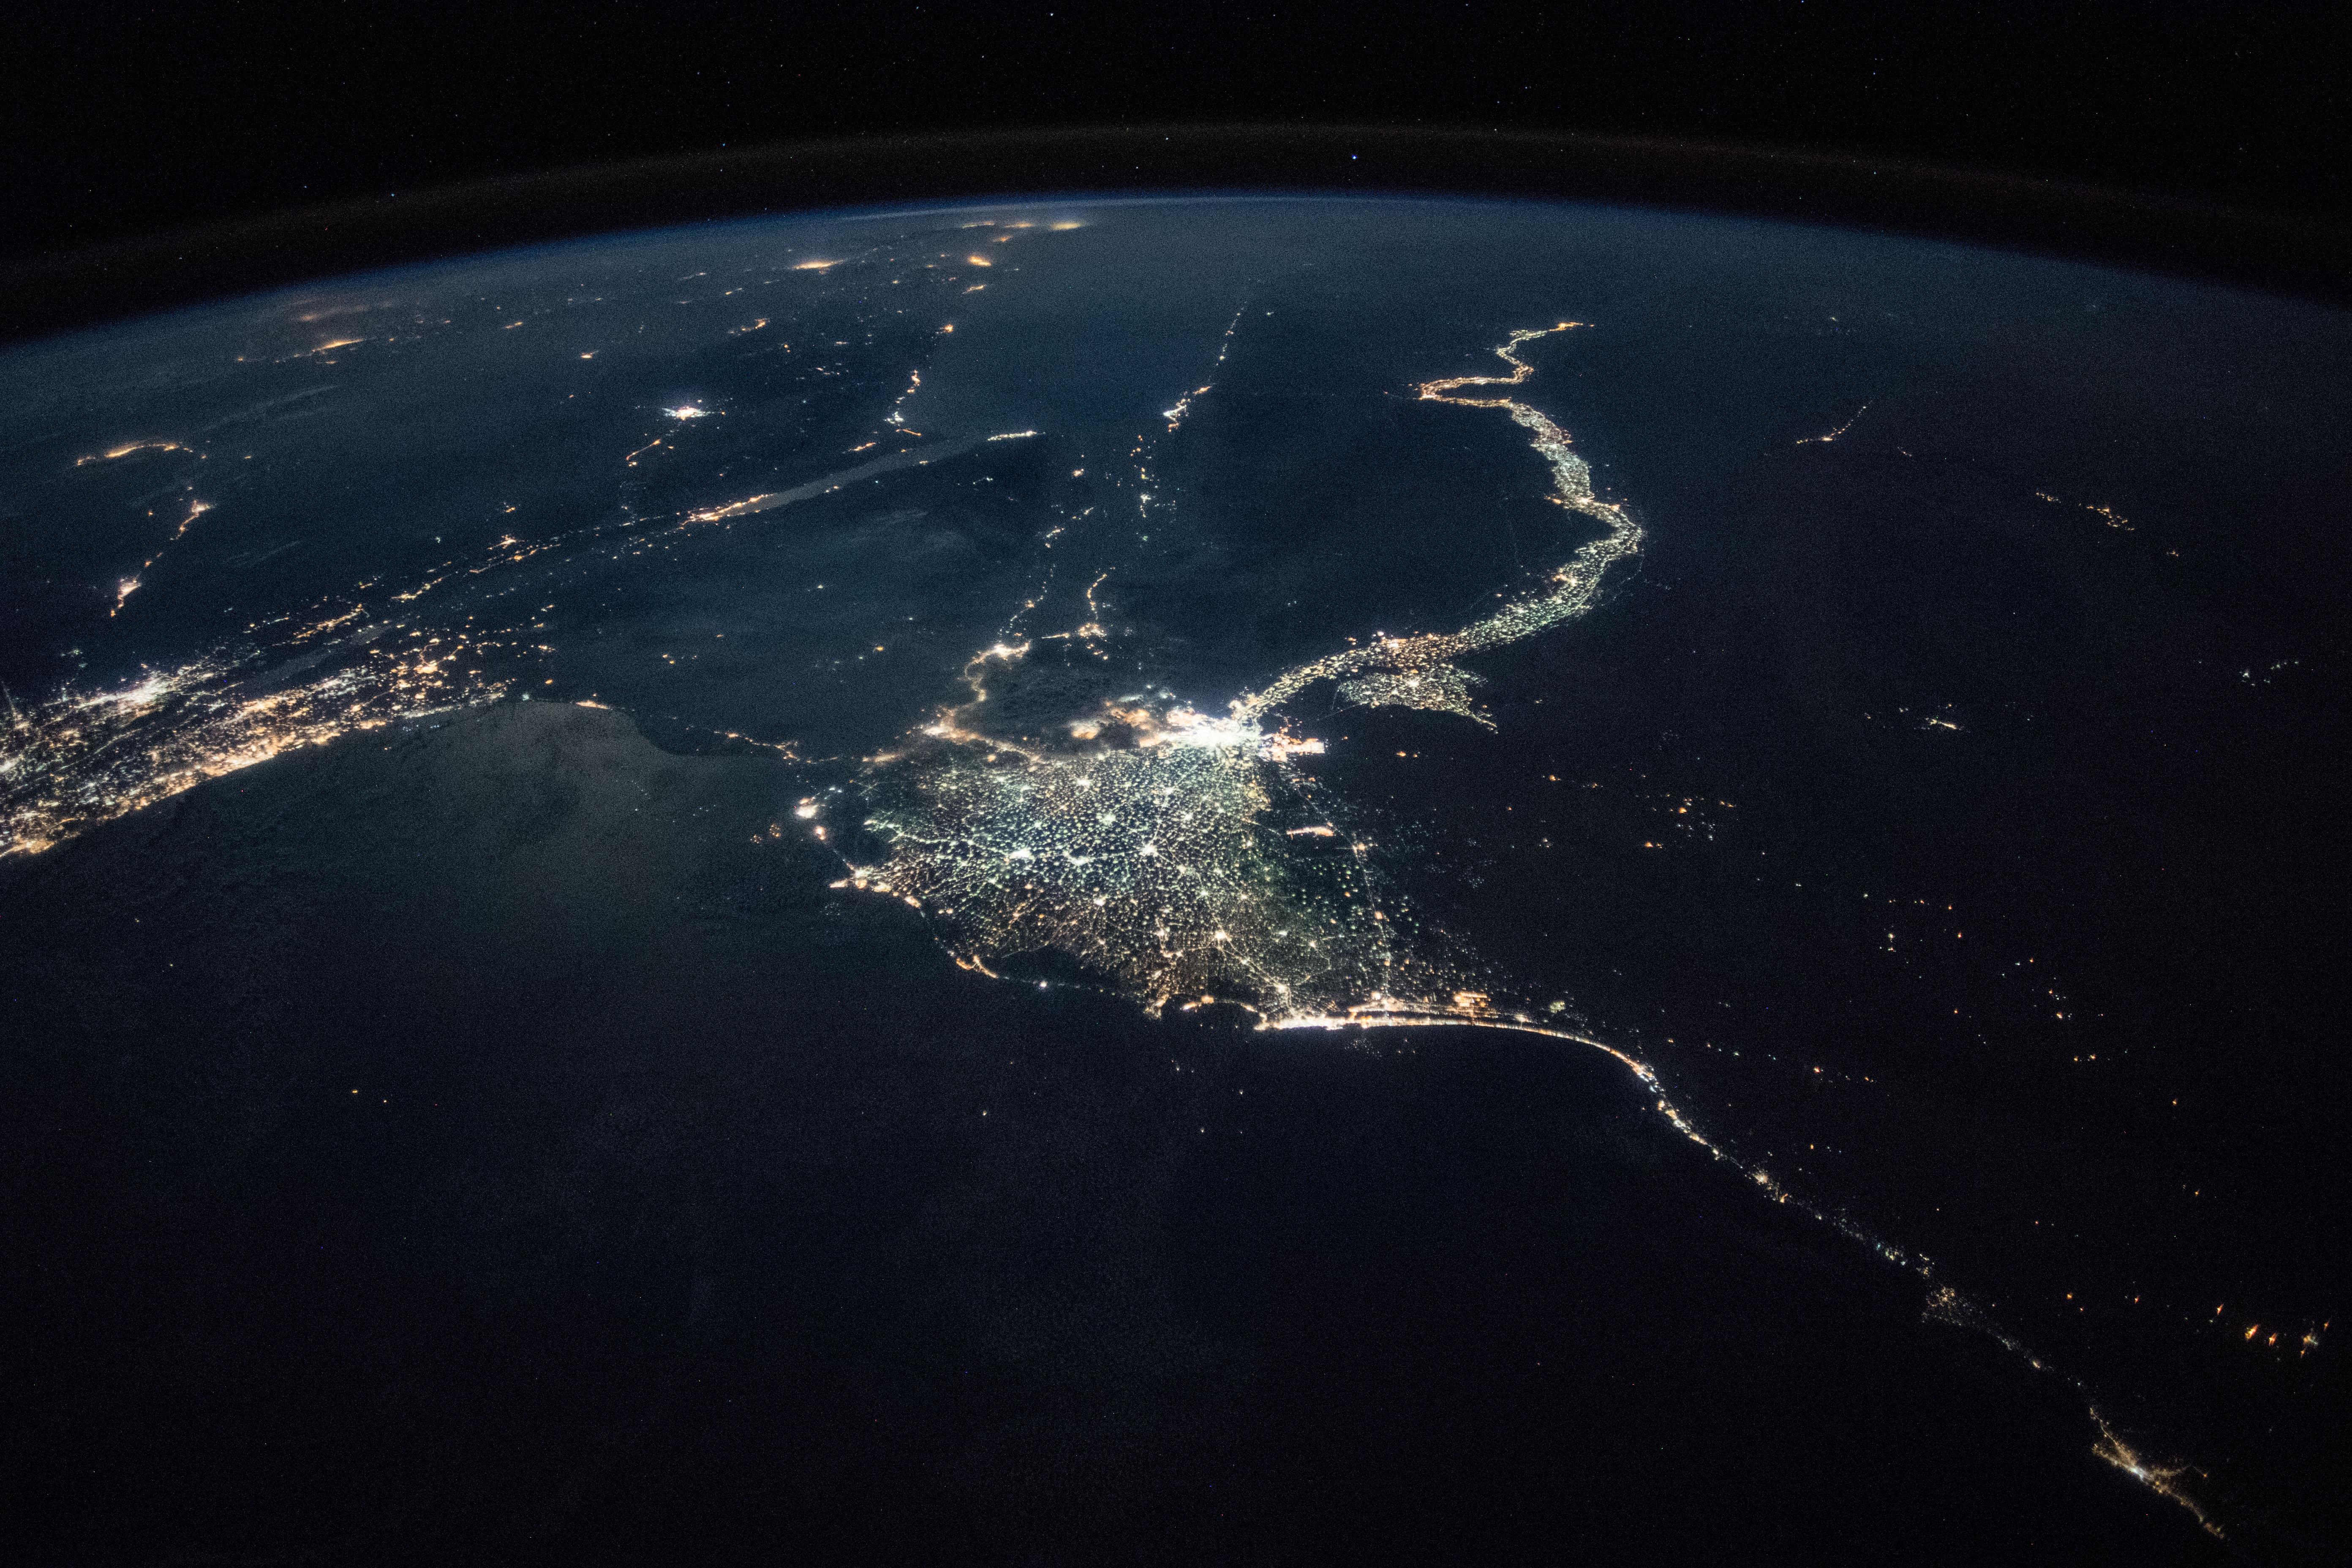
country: EGYPT
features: CAIRO CITY, GULF OF SUEZ, GULF OF AQABA, NEGEV DESERT, SUEZ CITY, ISMAILIA CITY, PORT SAID CITY, NILE DELTA, FAIYUM CITY, WESTERN DESERT, NIGHT, EARTH LIMB
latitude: 30.5
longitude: 31.2
